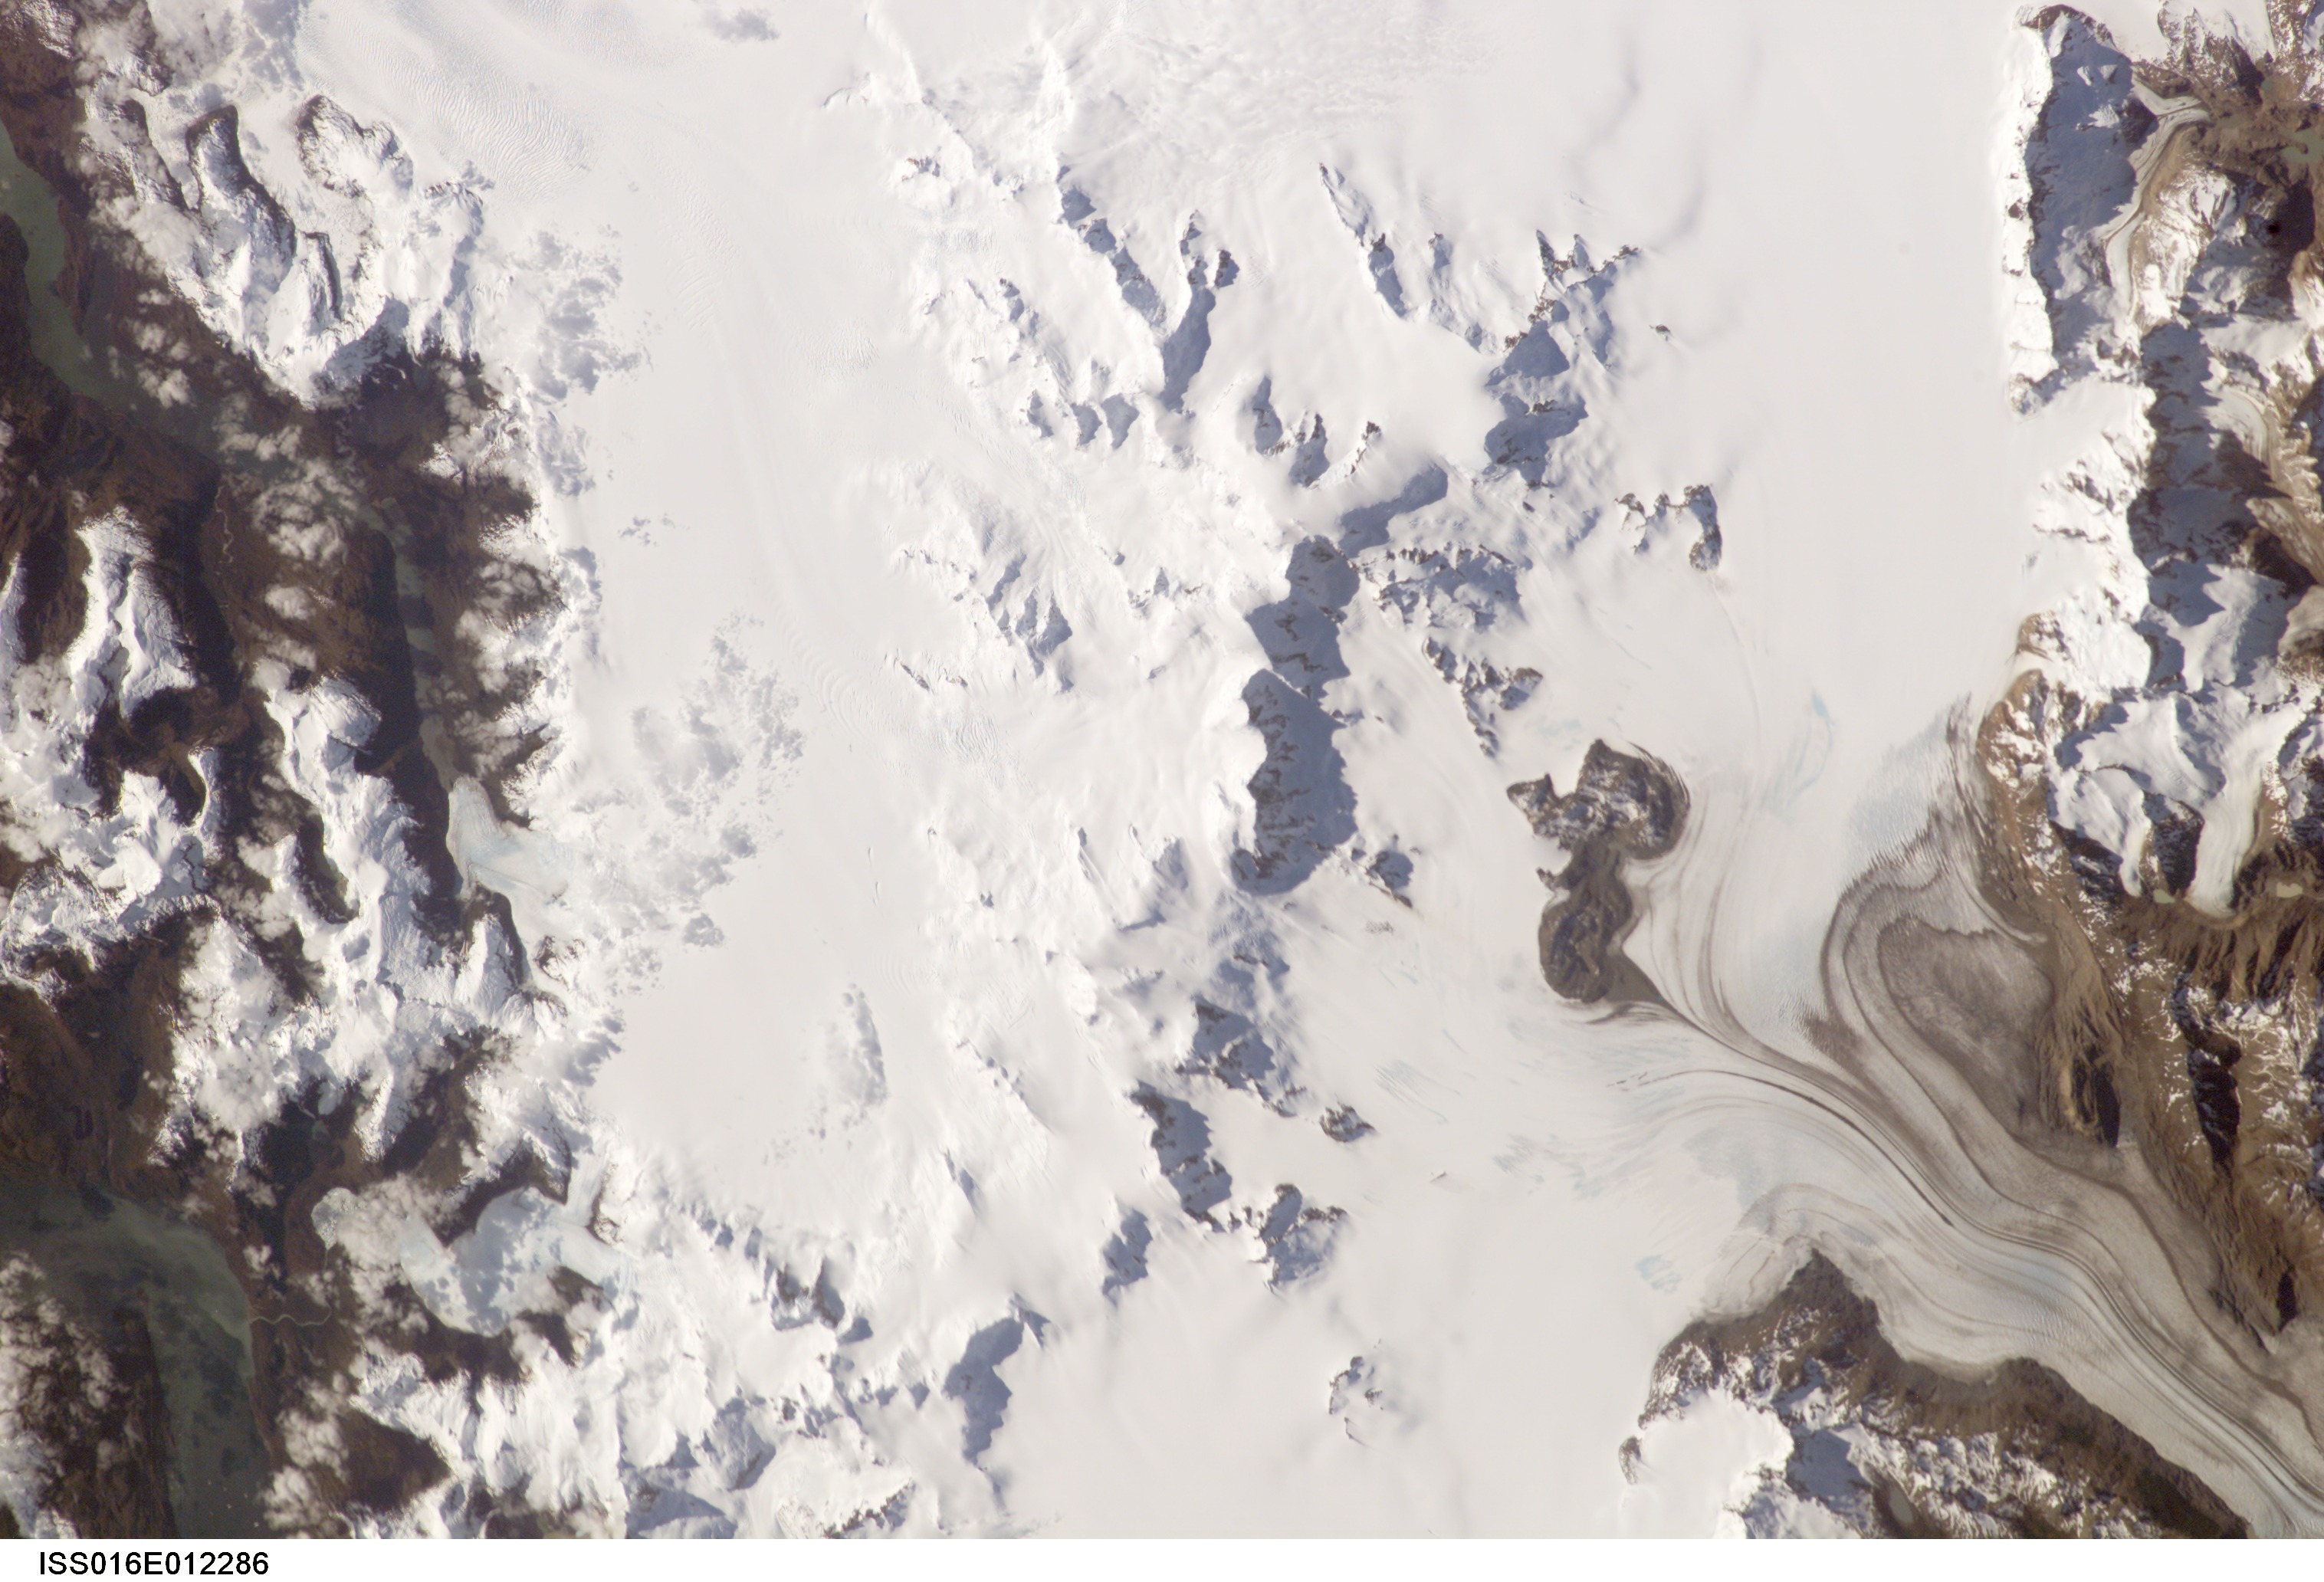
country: ARGENTINA
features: S. PATAGONIA ICE FIELD, MTS.
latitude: -49.5
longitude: -73.5
